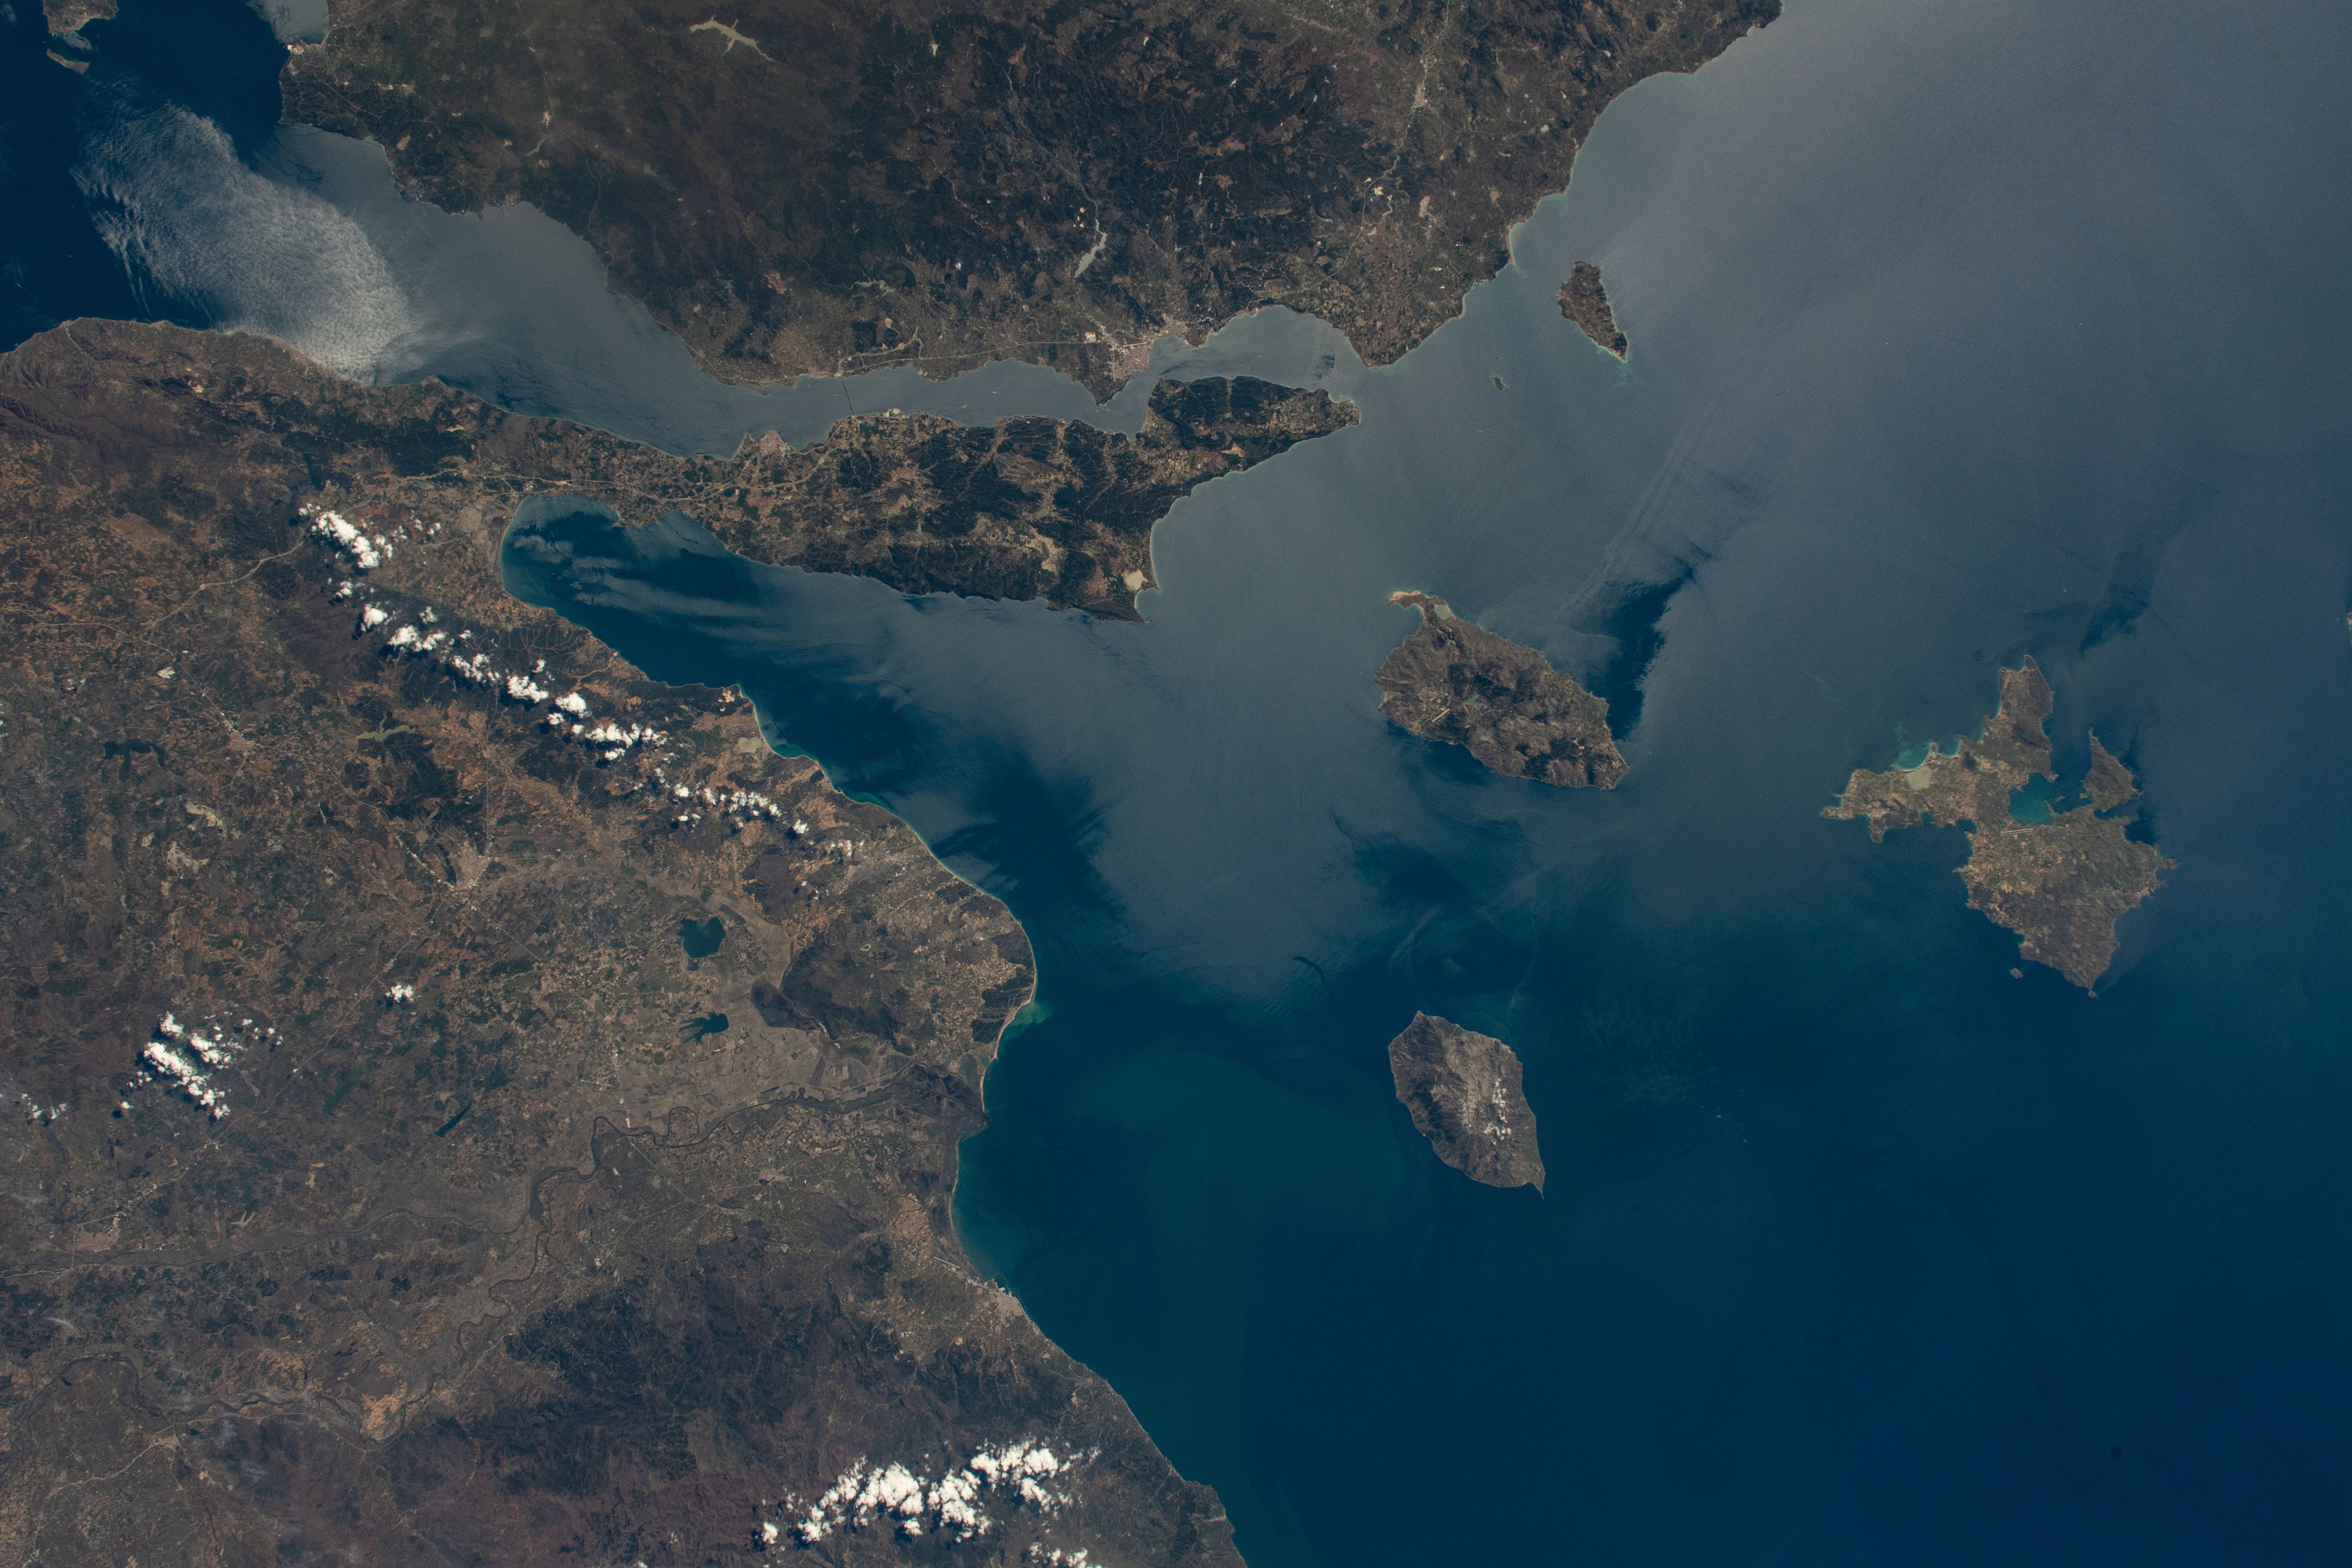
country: TURKEY
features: GALLIPOLI PENINSULA, SEA OF MARMARA, AEGEAN SEA, GOKCEADA GALLIPOLI PENINSULA,TURKEY,SEA OF MARMARA,SAMOTHRACE,AEGEAN SEA,GOKCEADA
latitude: 40.5
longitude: 26.0
